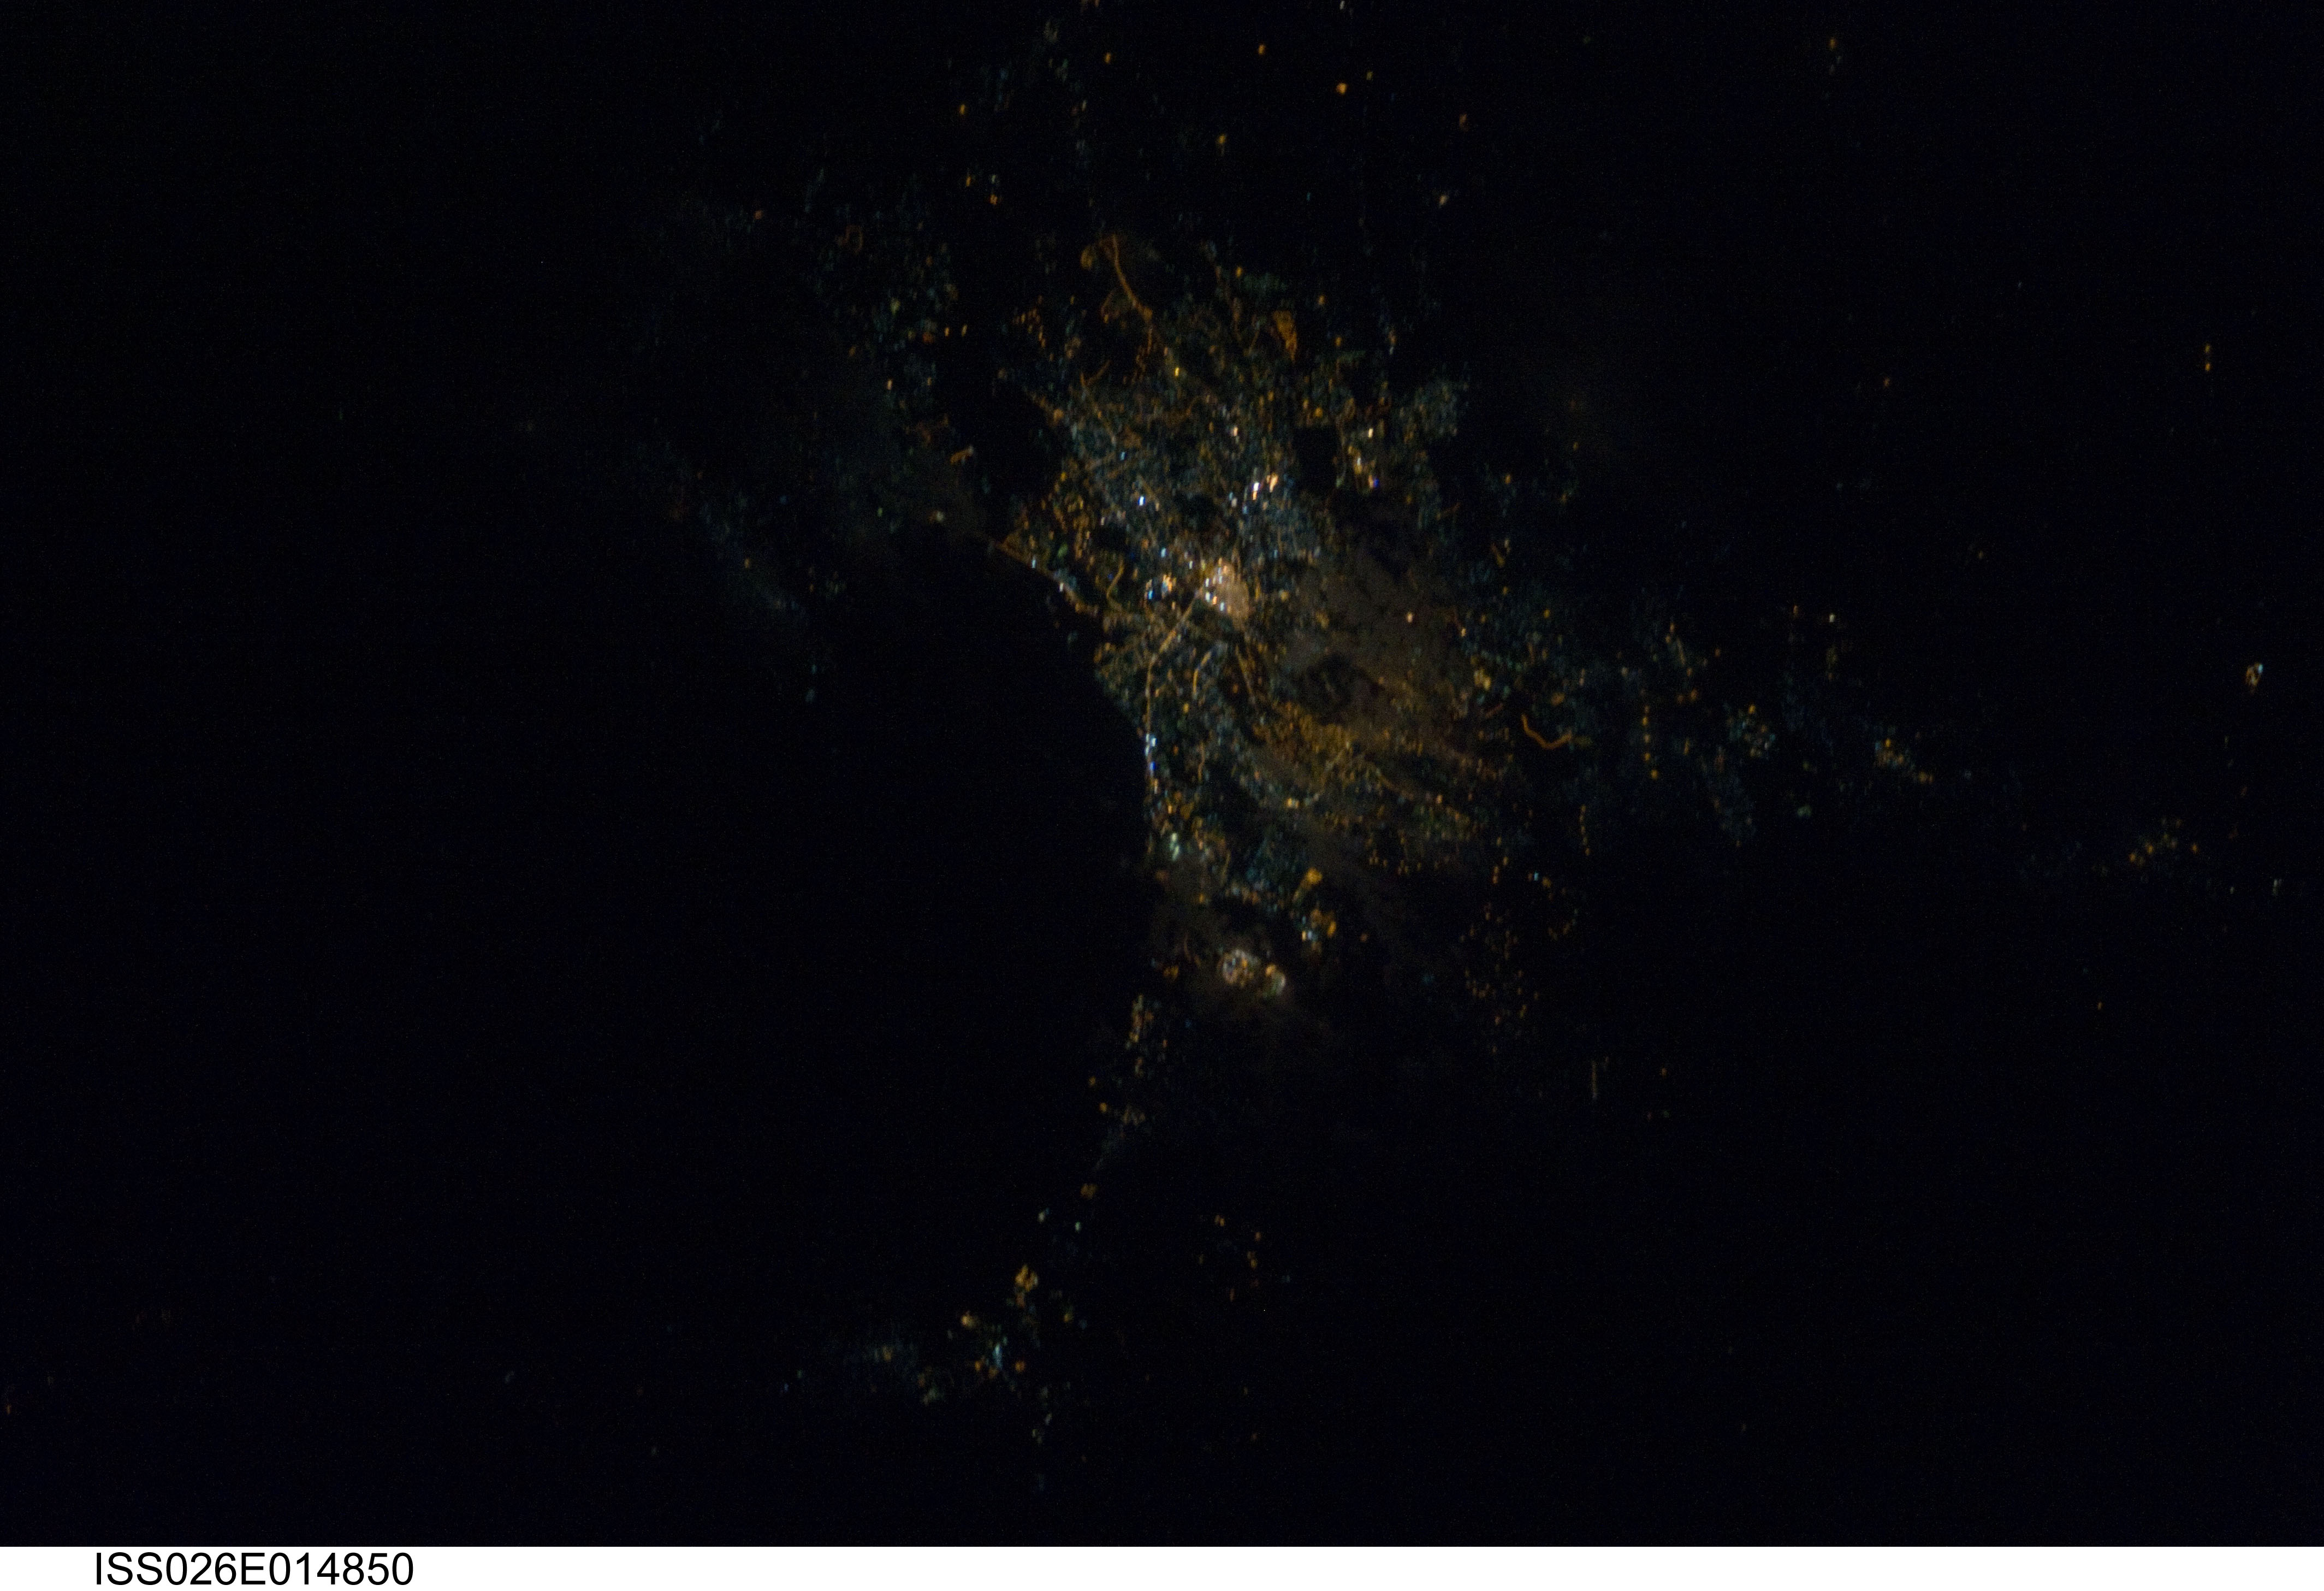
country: KENYA
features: NAIROBI AT NIGHT
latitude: -1.4
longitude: 36.8
